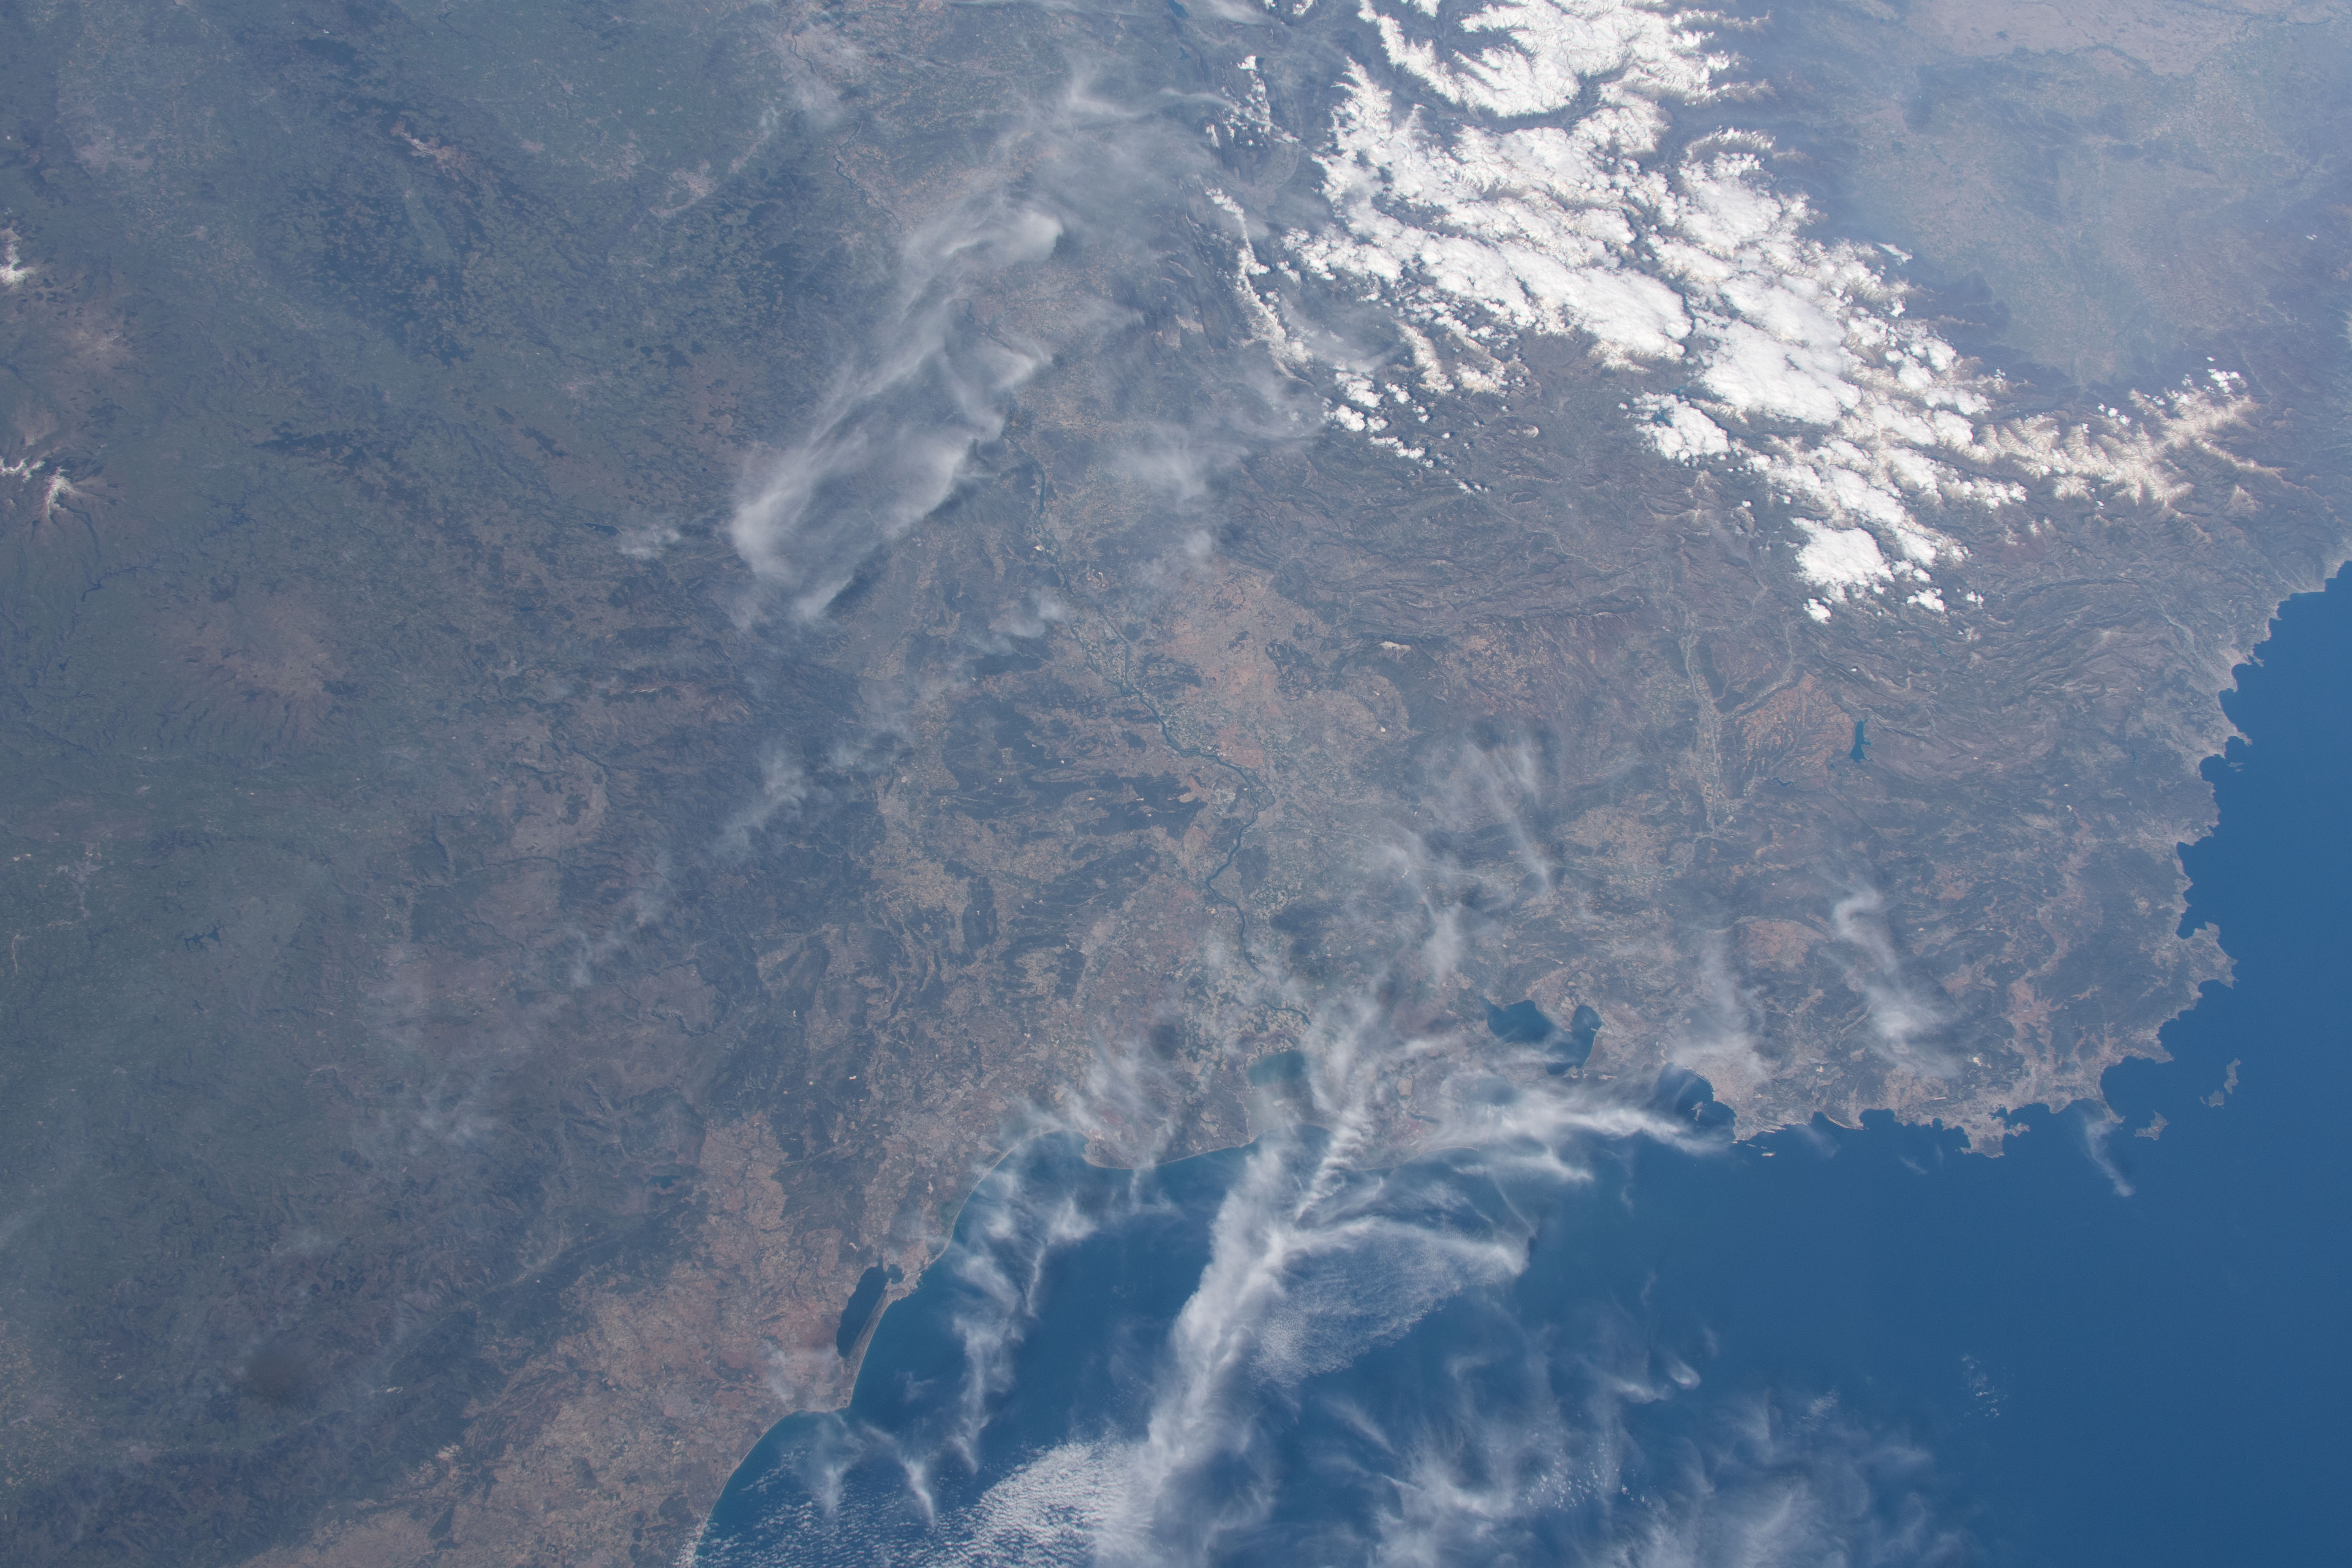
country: FRANCE
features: MEDITERRANEAN SEA
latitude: 44.5
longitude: 4.0
